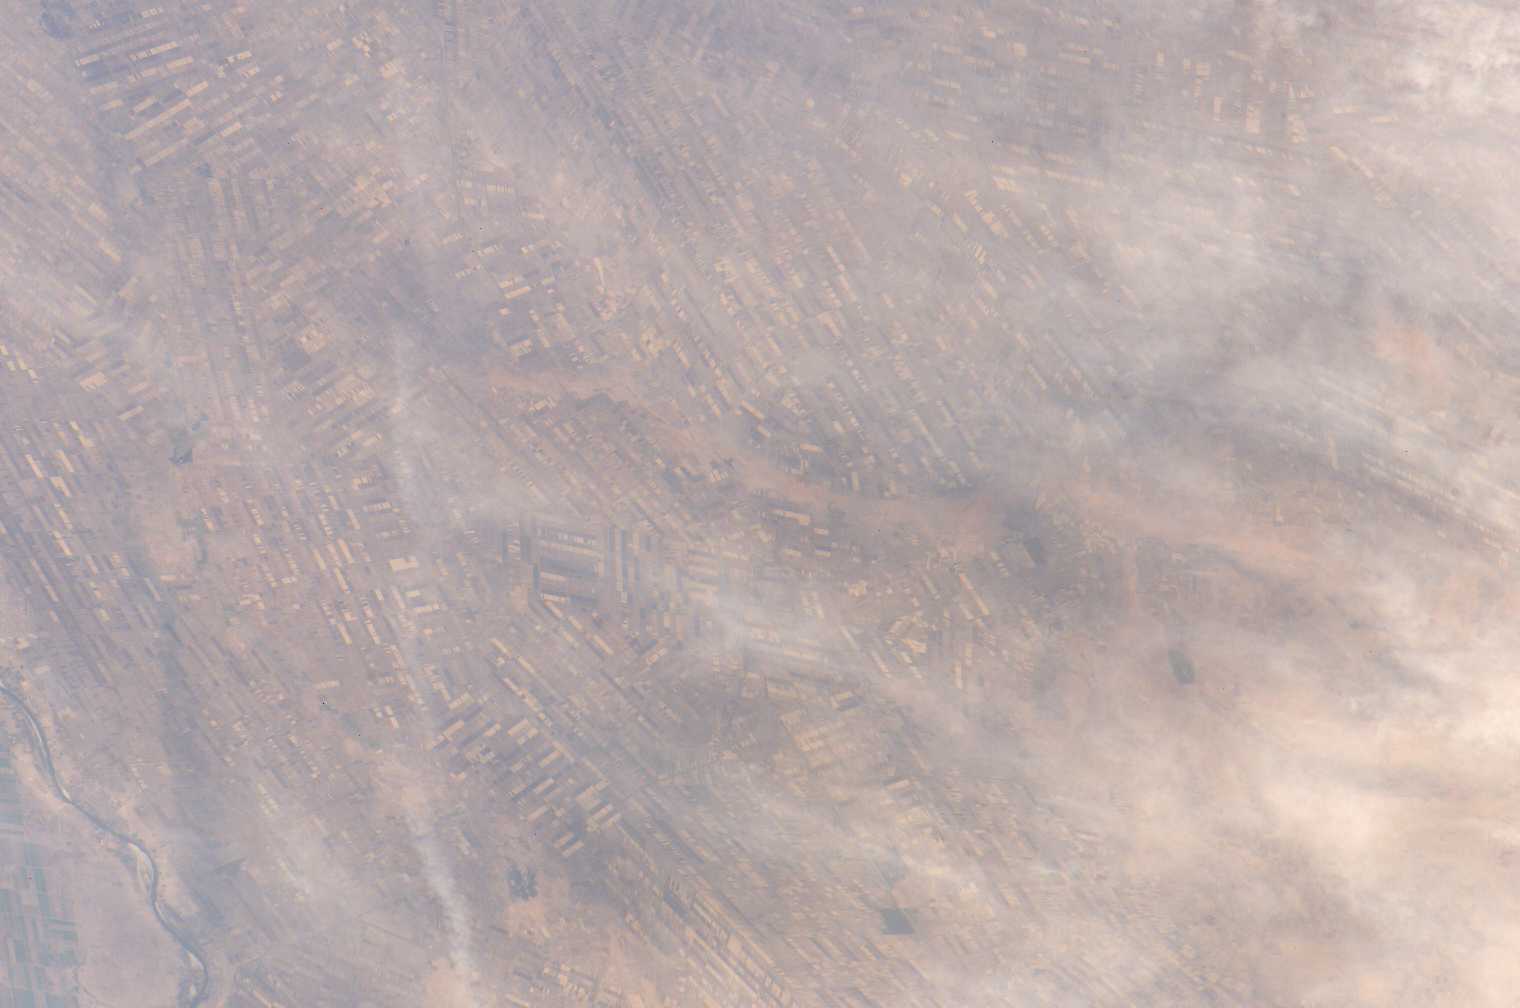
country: SUDAN
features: GEZIRA COTTON SCHEME
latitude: 14.5
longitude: 33.0
